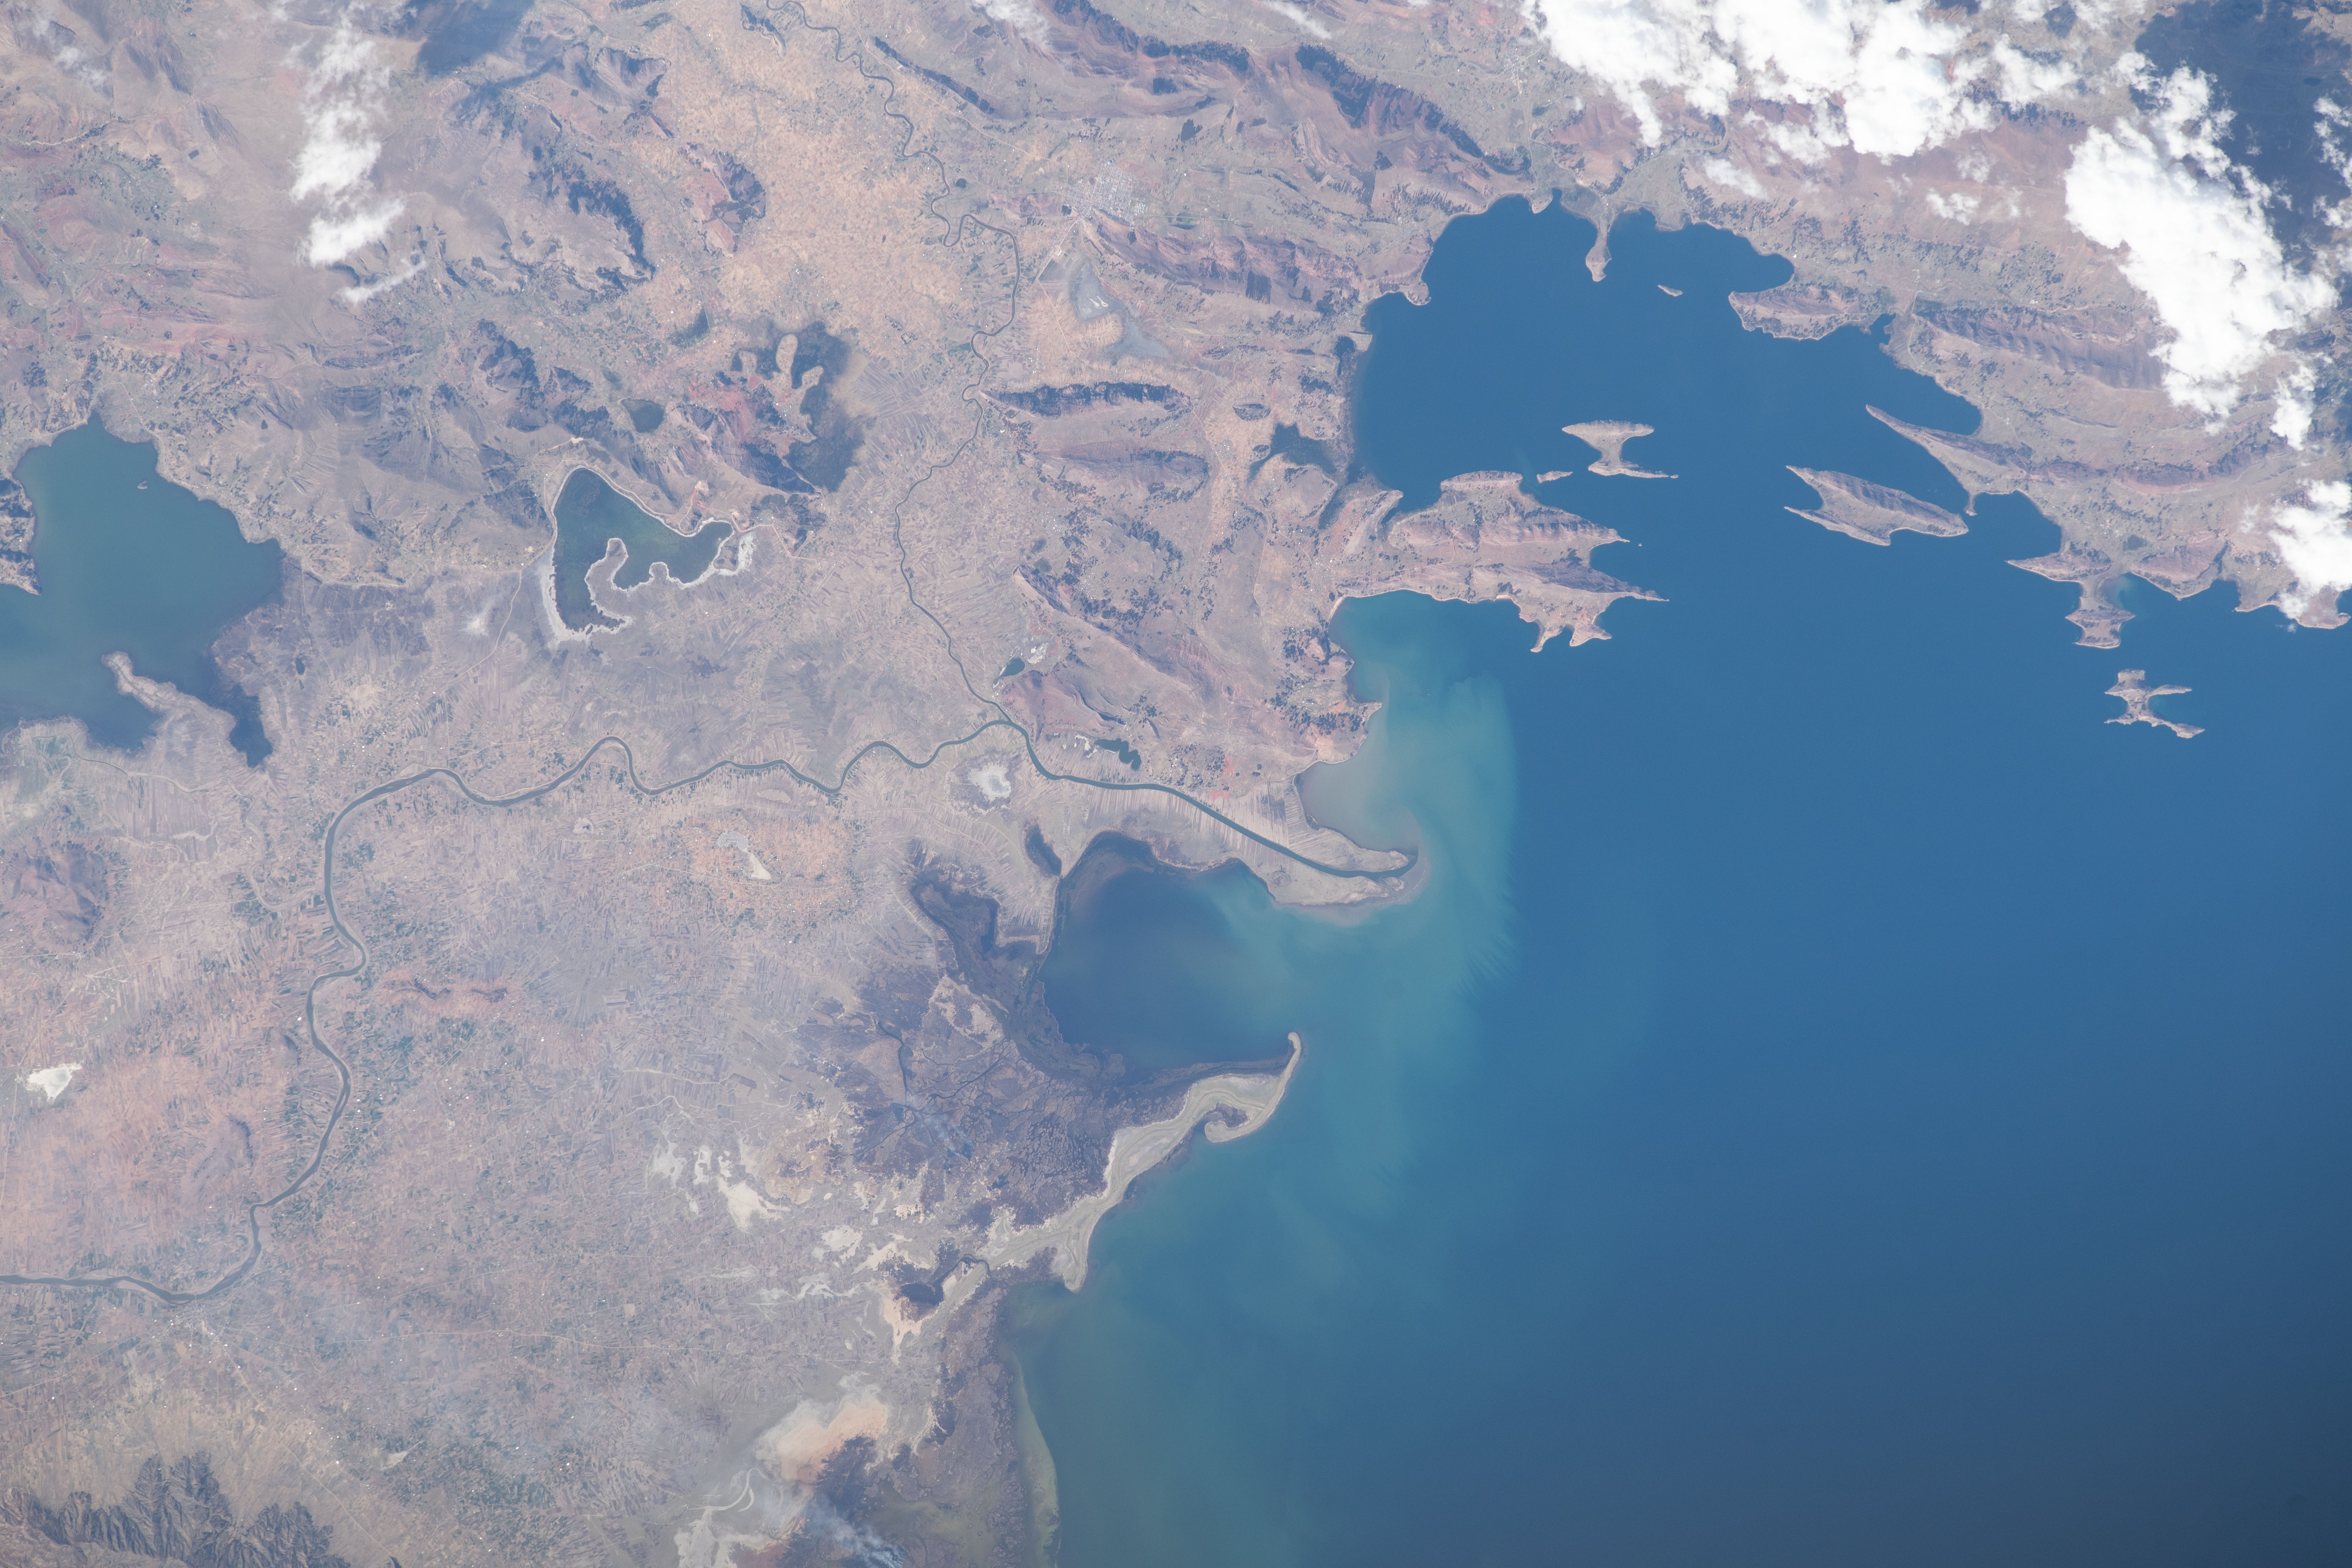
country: PERU
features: LAKE TITICACA
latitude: -15.3
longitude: -69.8
